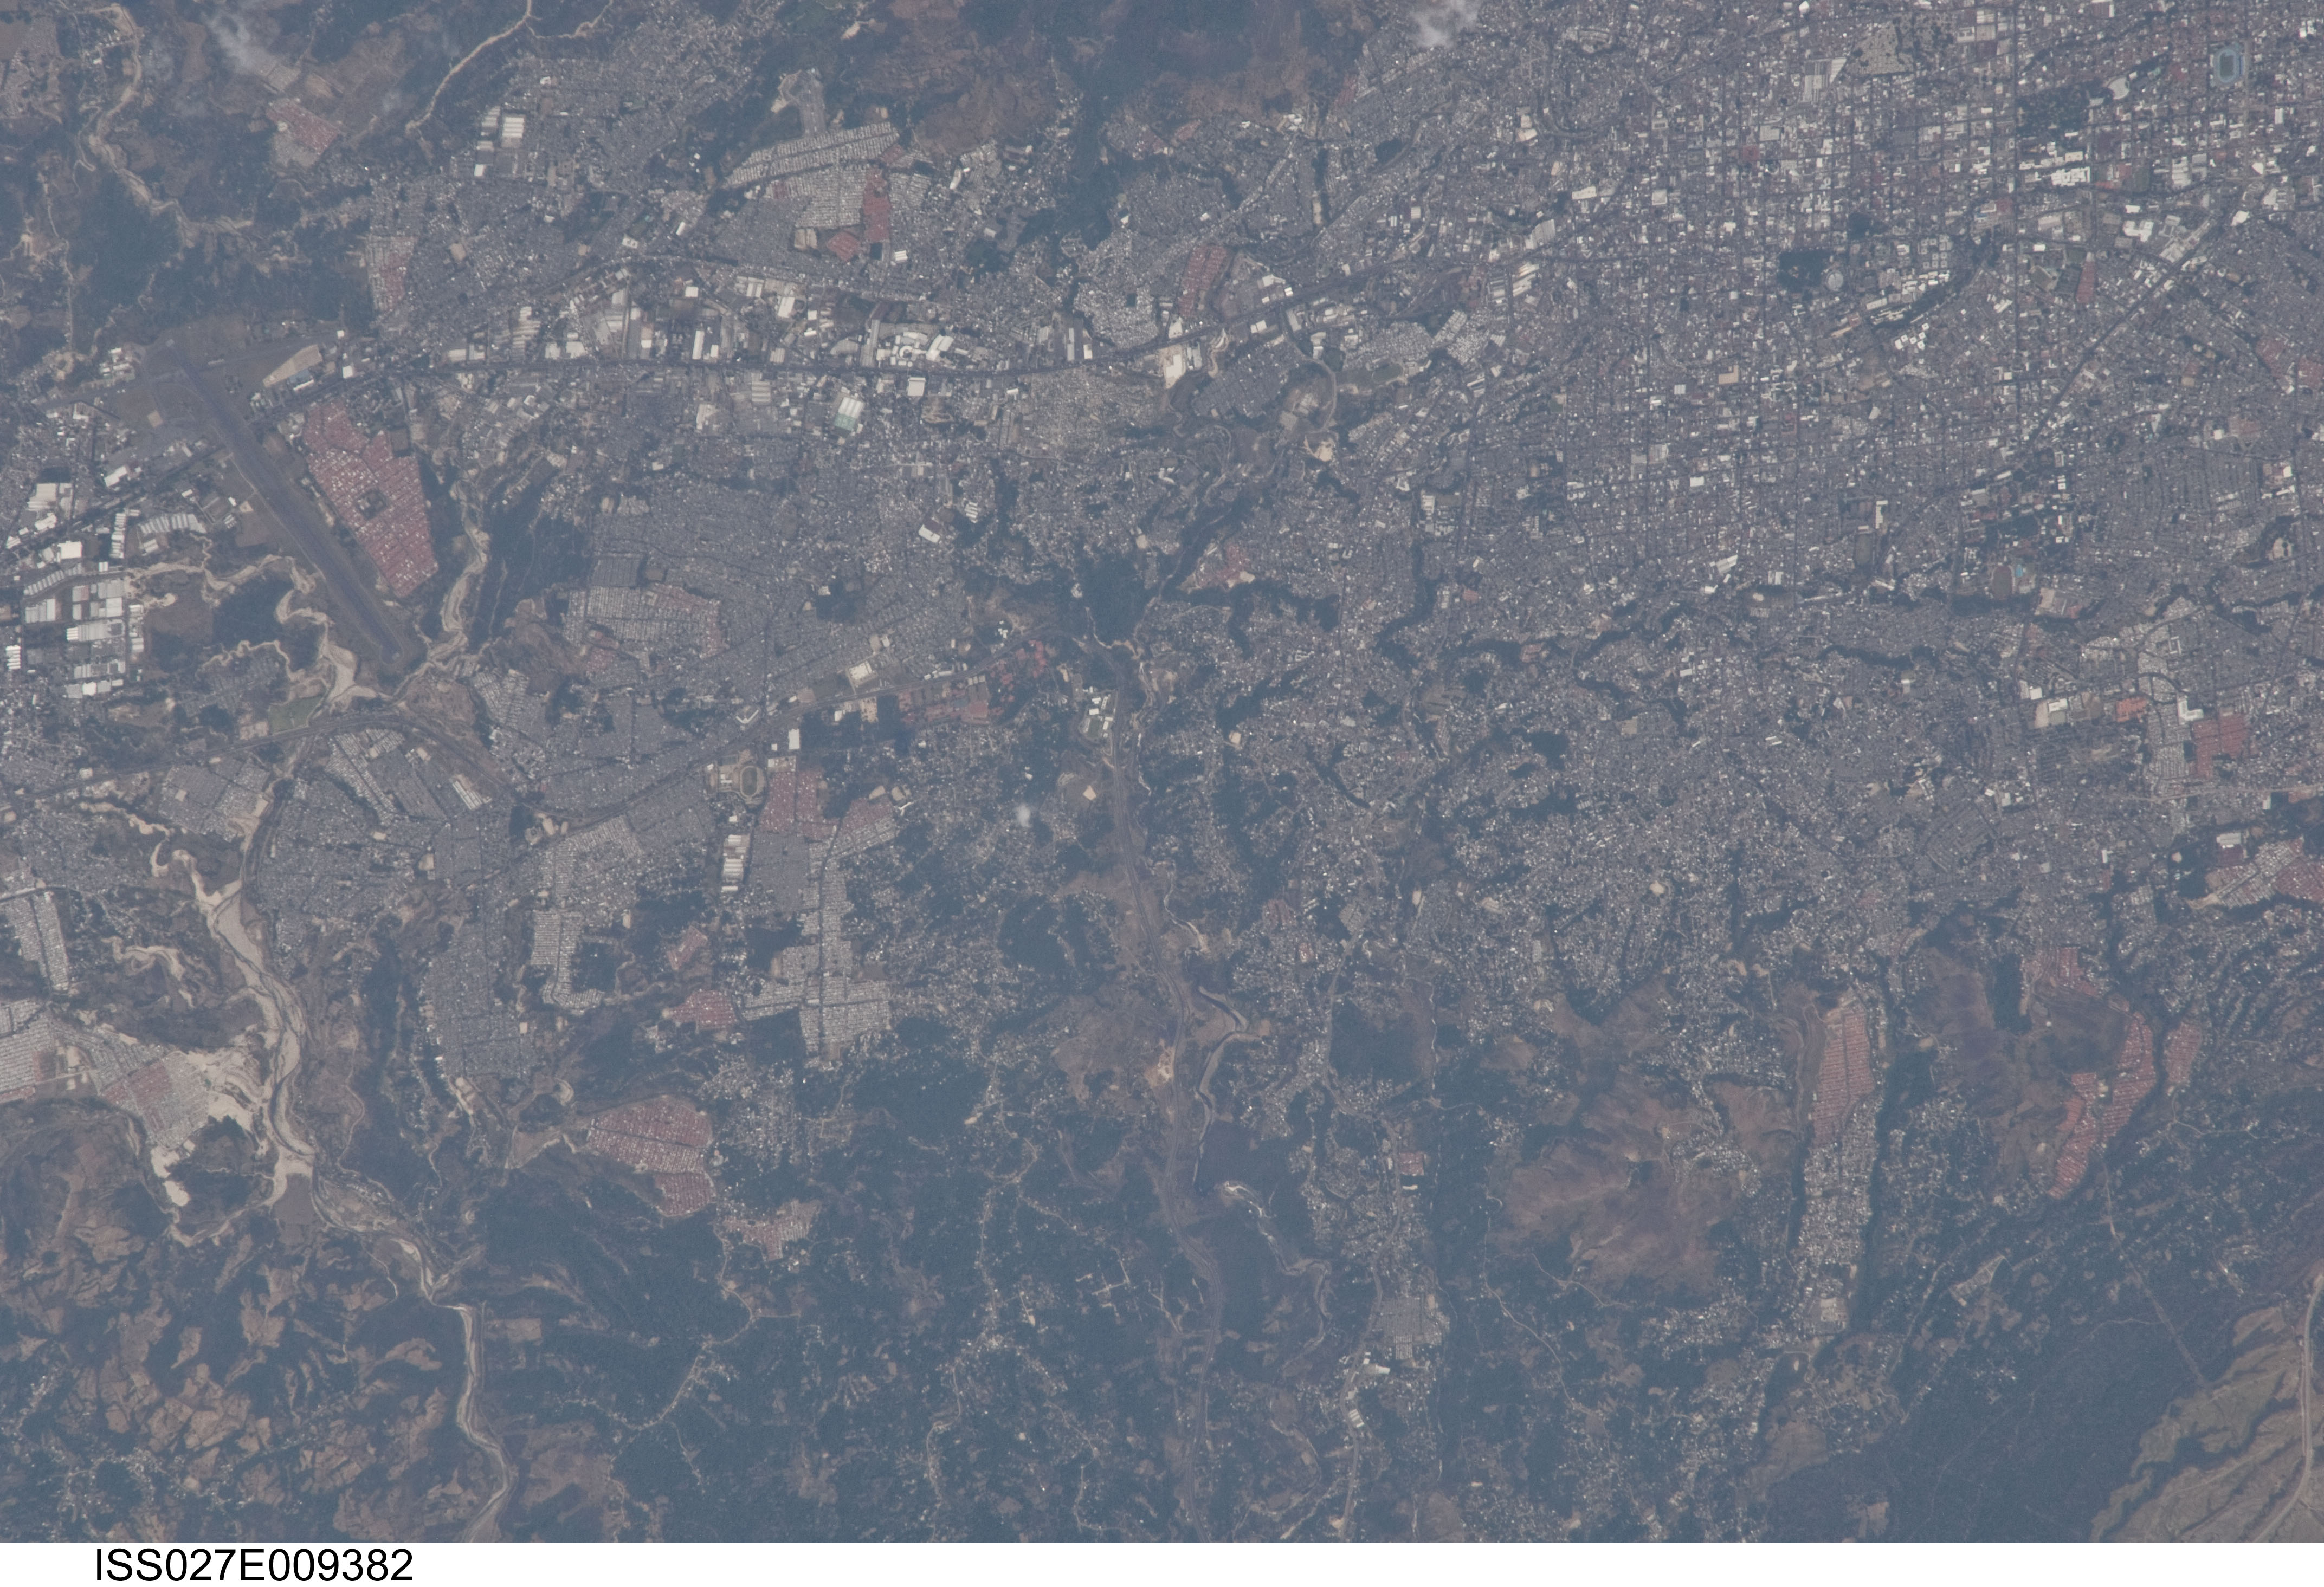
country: EL SALVADOR
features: NORTHERN SAN SALVADOR, AIRPORT
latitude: 13.7
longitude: -89.2
